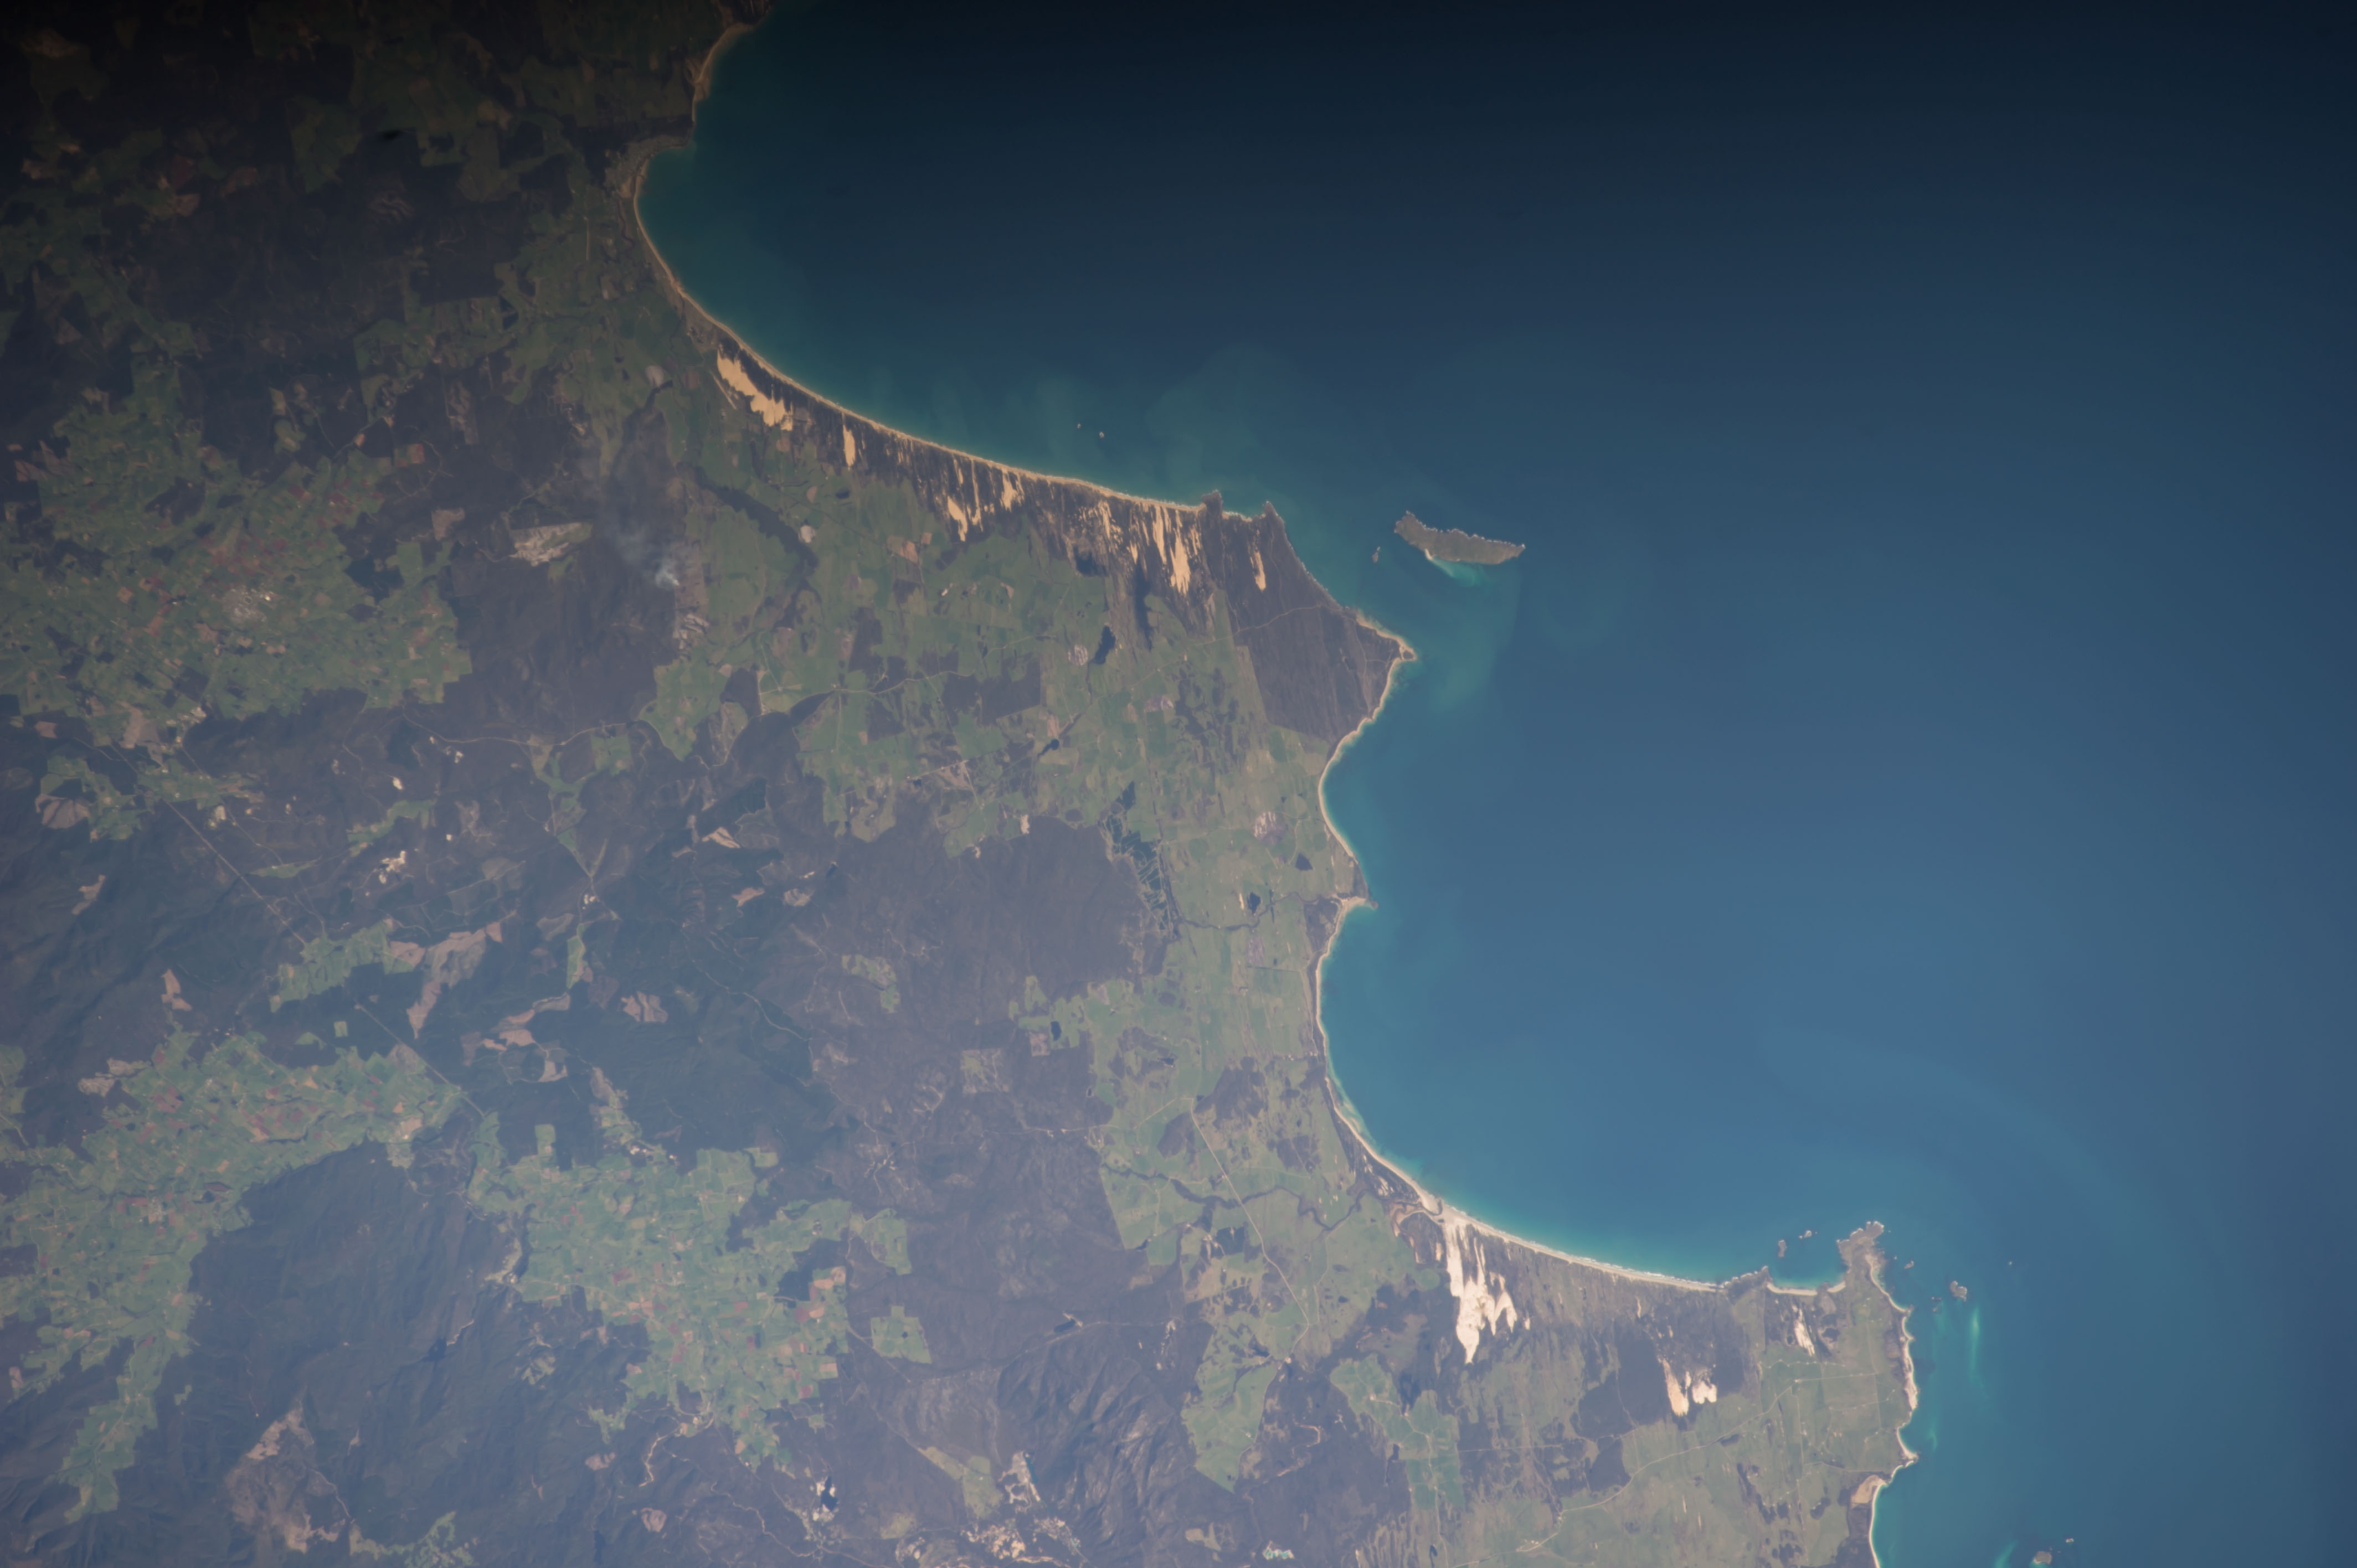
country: AUSTRALIA-T
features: ANDERSON BAY,WATERHOUSE CONSERVATION AREA,TASMANIA,RINGAROOMA BAY
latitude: -40.9
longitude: 147.7
